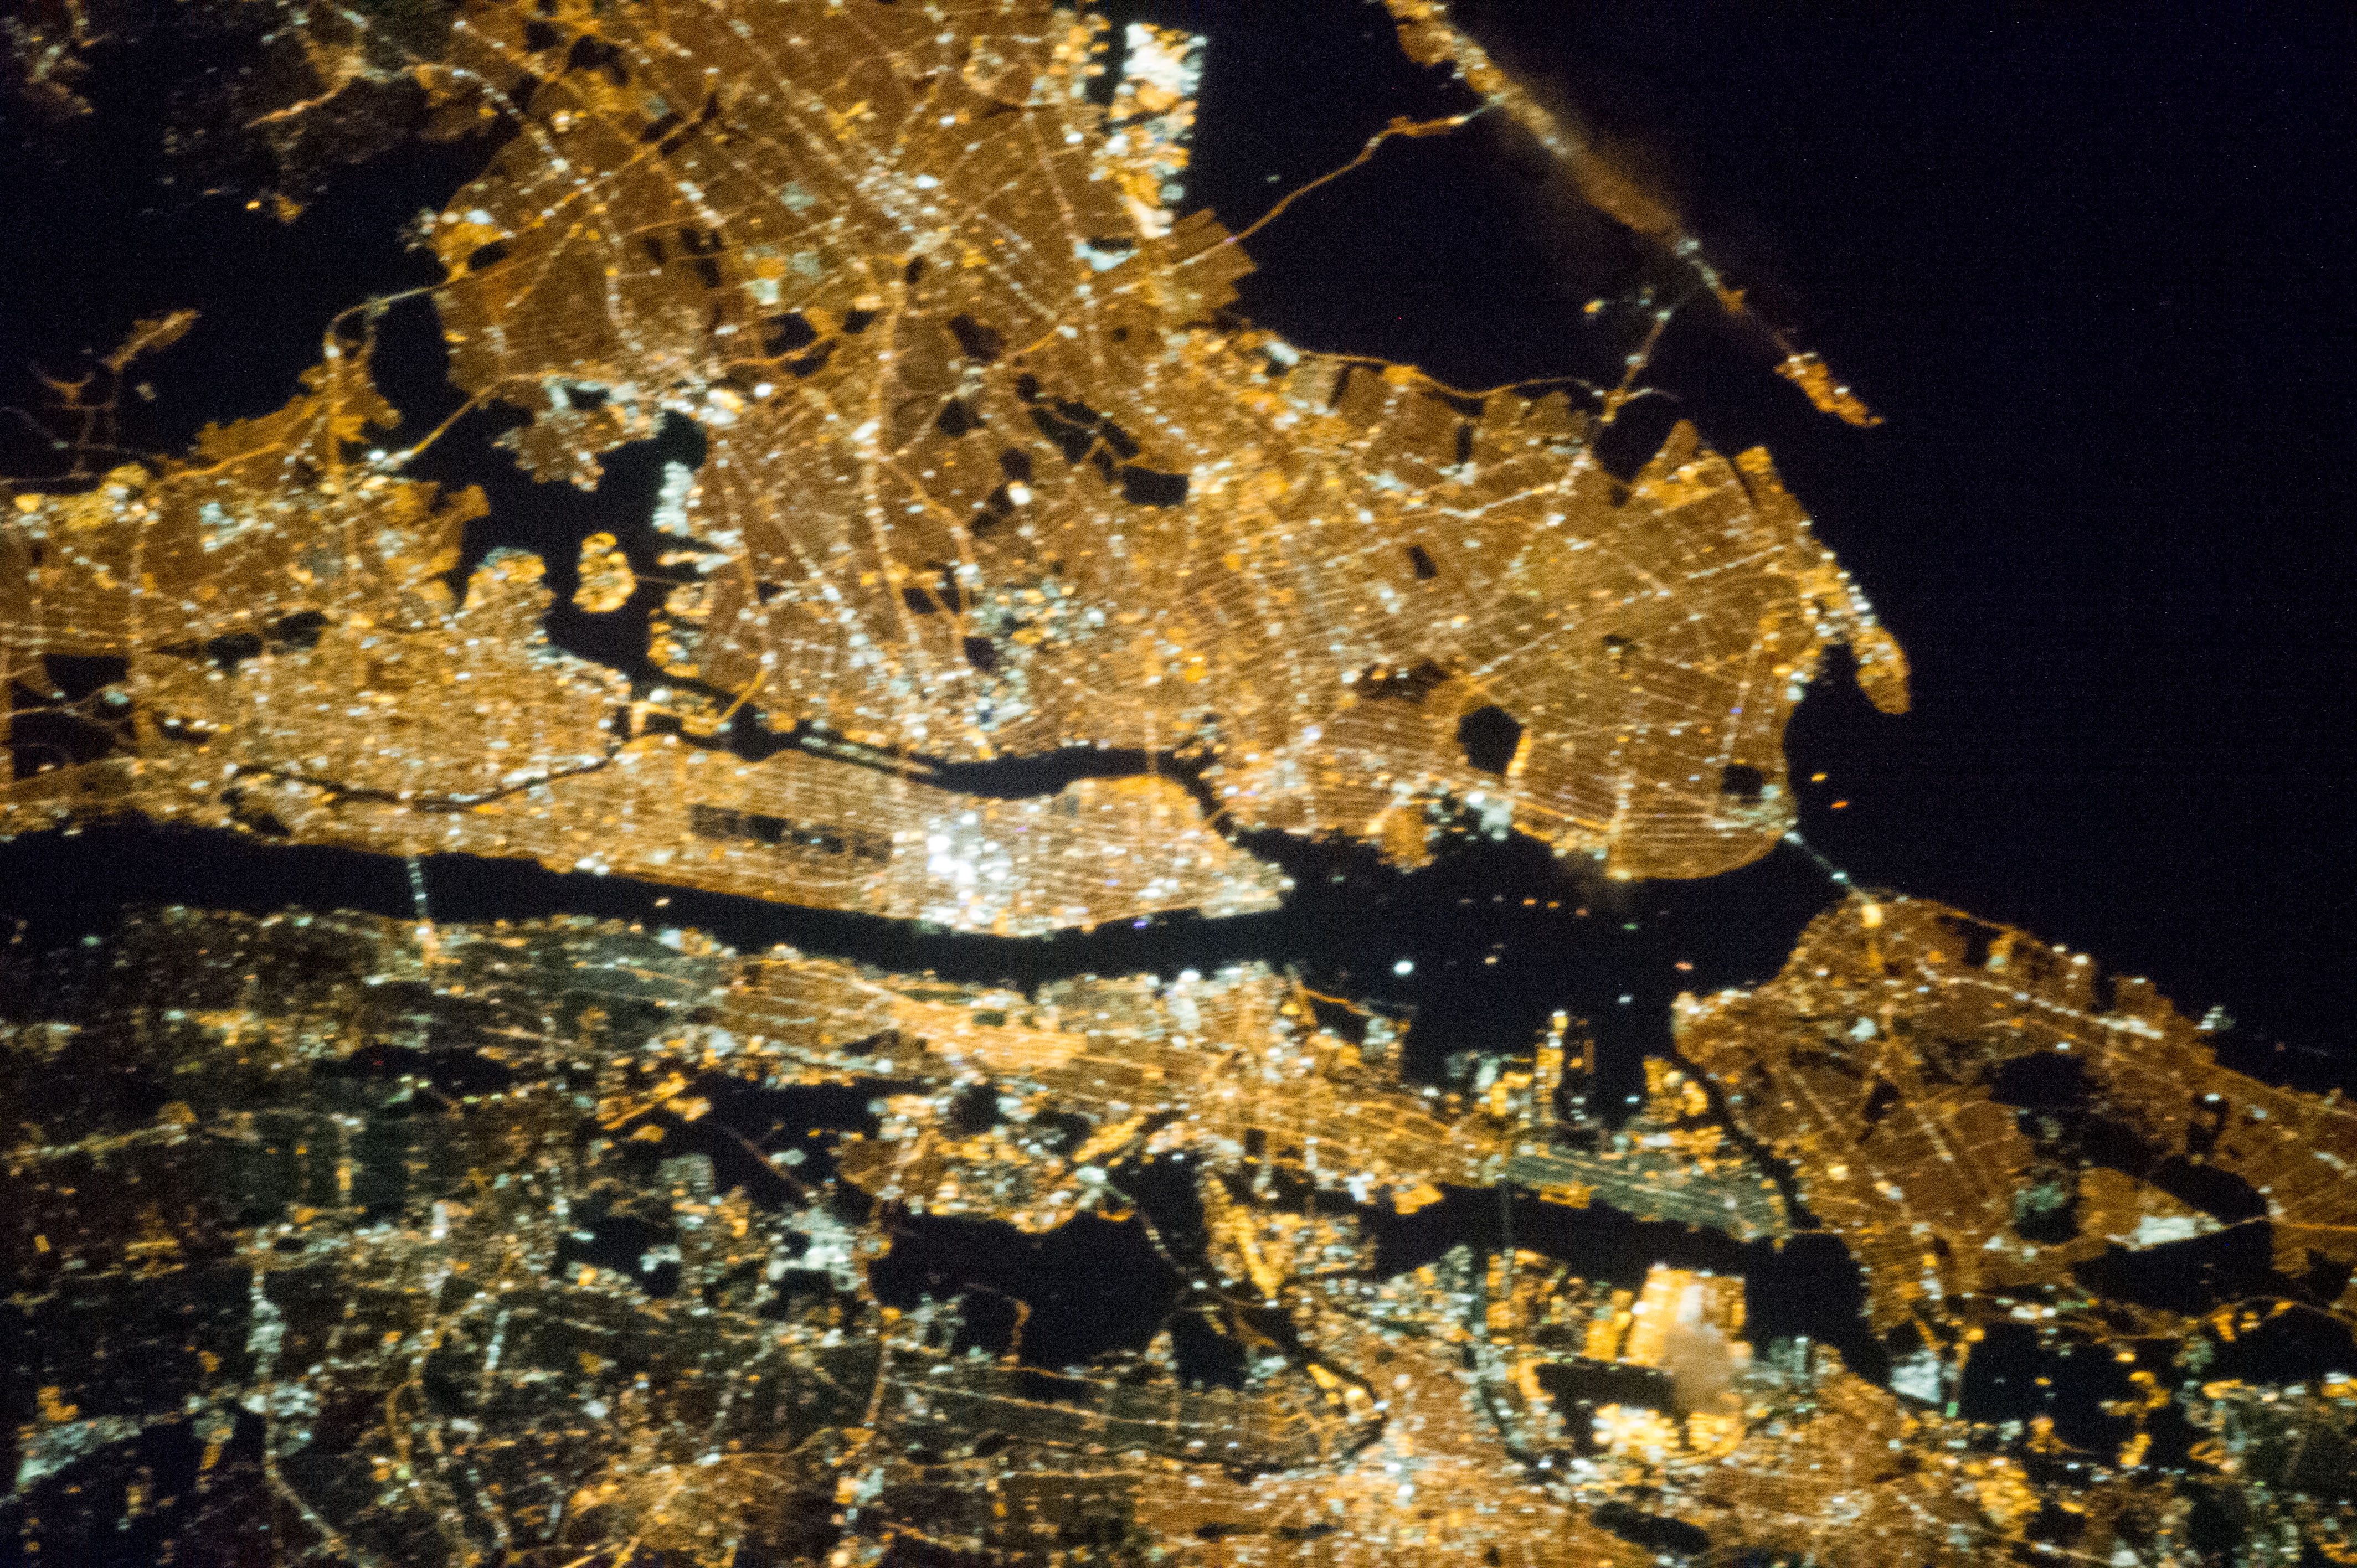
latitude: 40.7
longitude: -74.0
